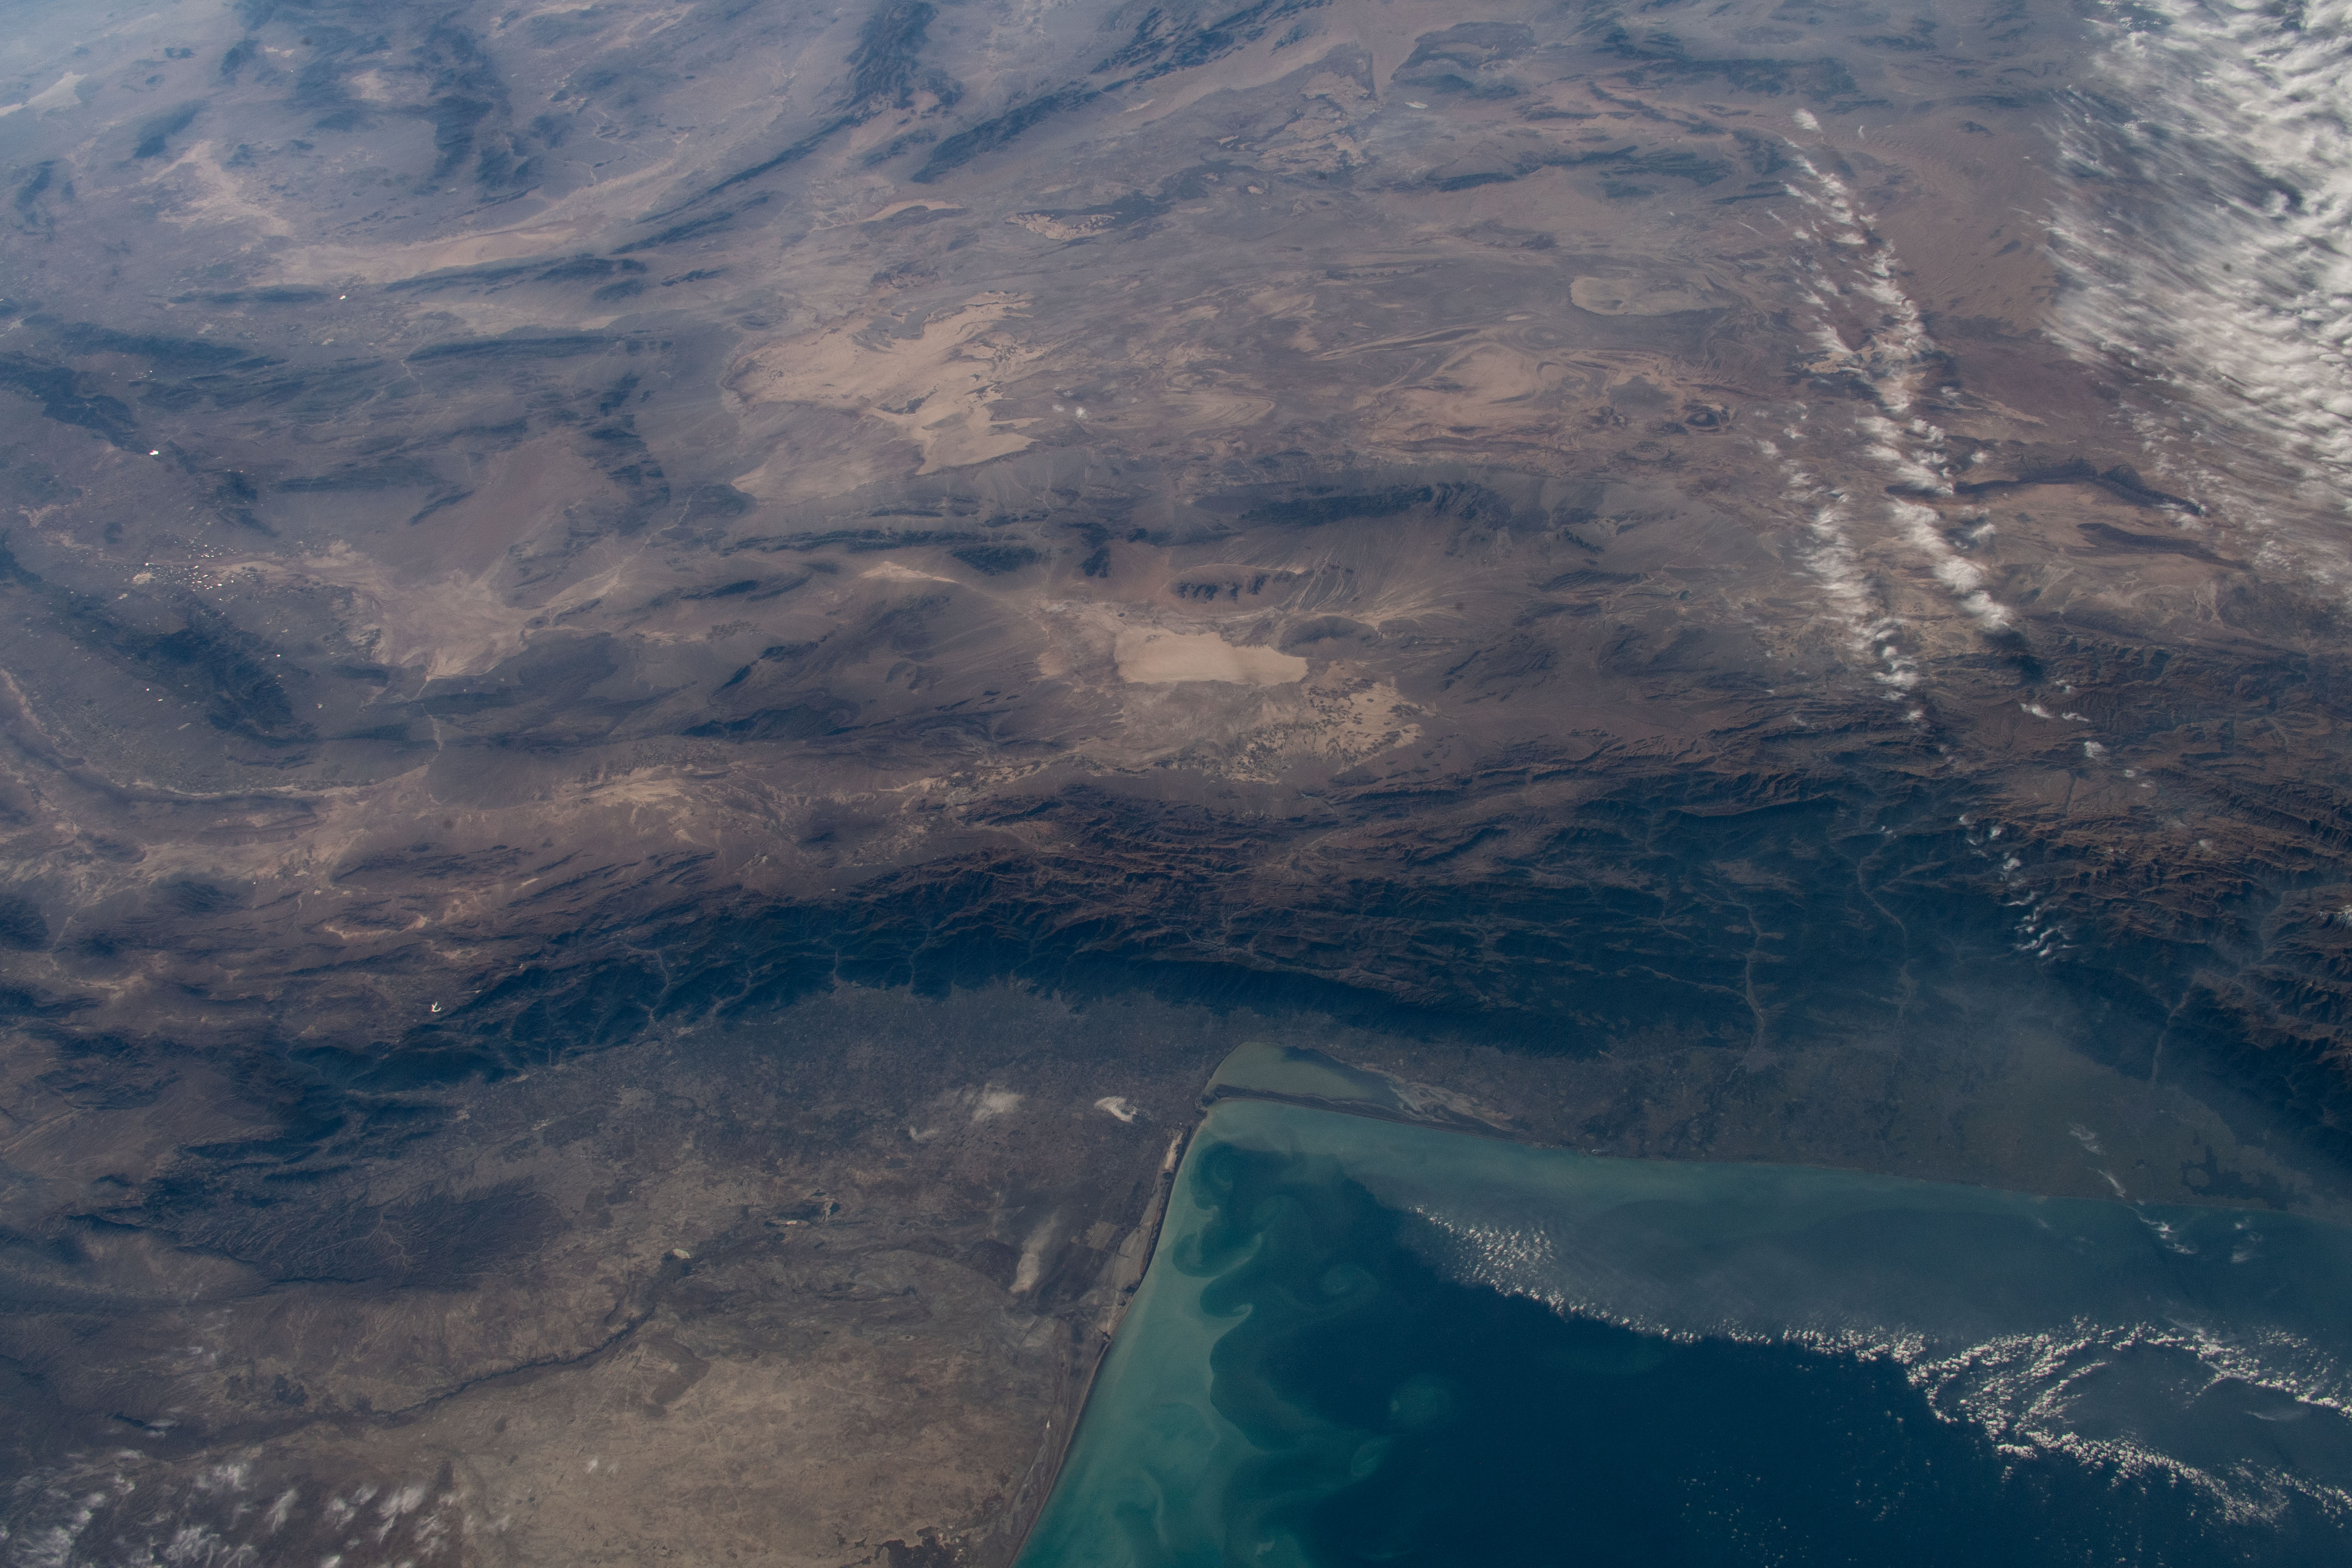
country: IRAN
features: CASPIAN SEA, MIAN KALEH, ELBURZ MOUNTAINS
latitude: 36.5
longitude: 54.0
